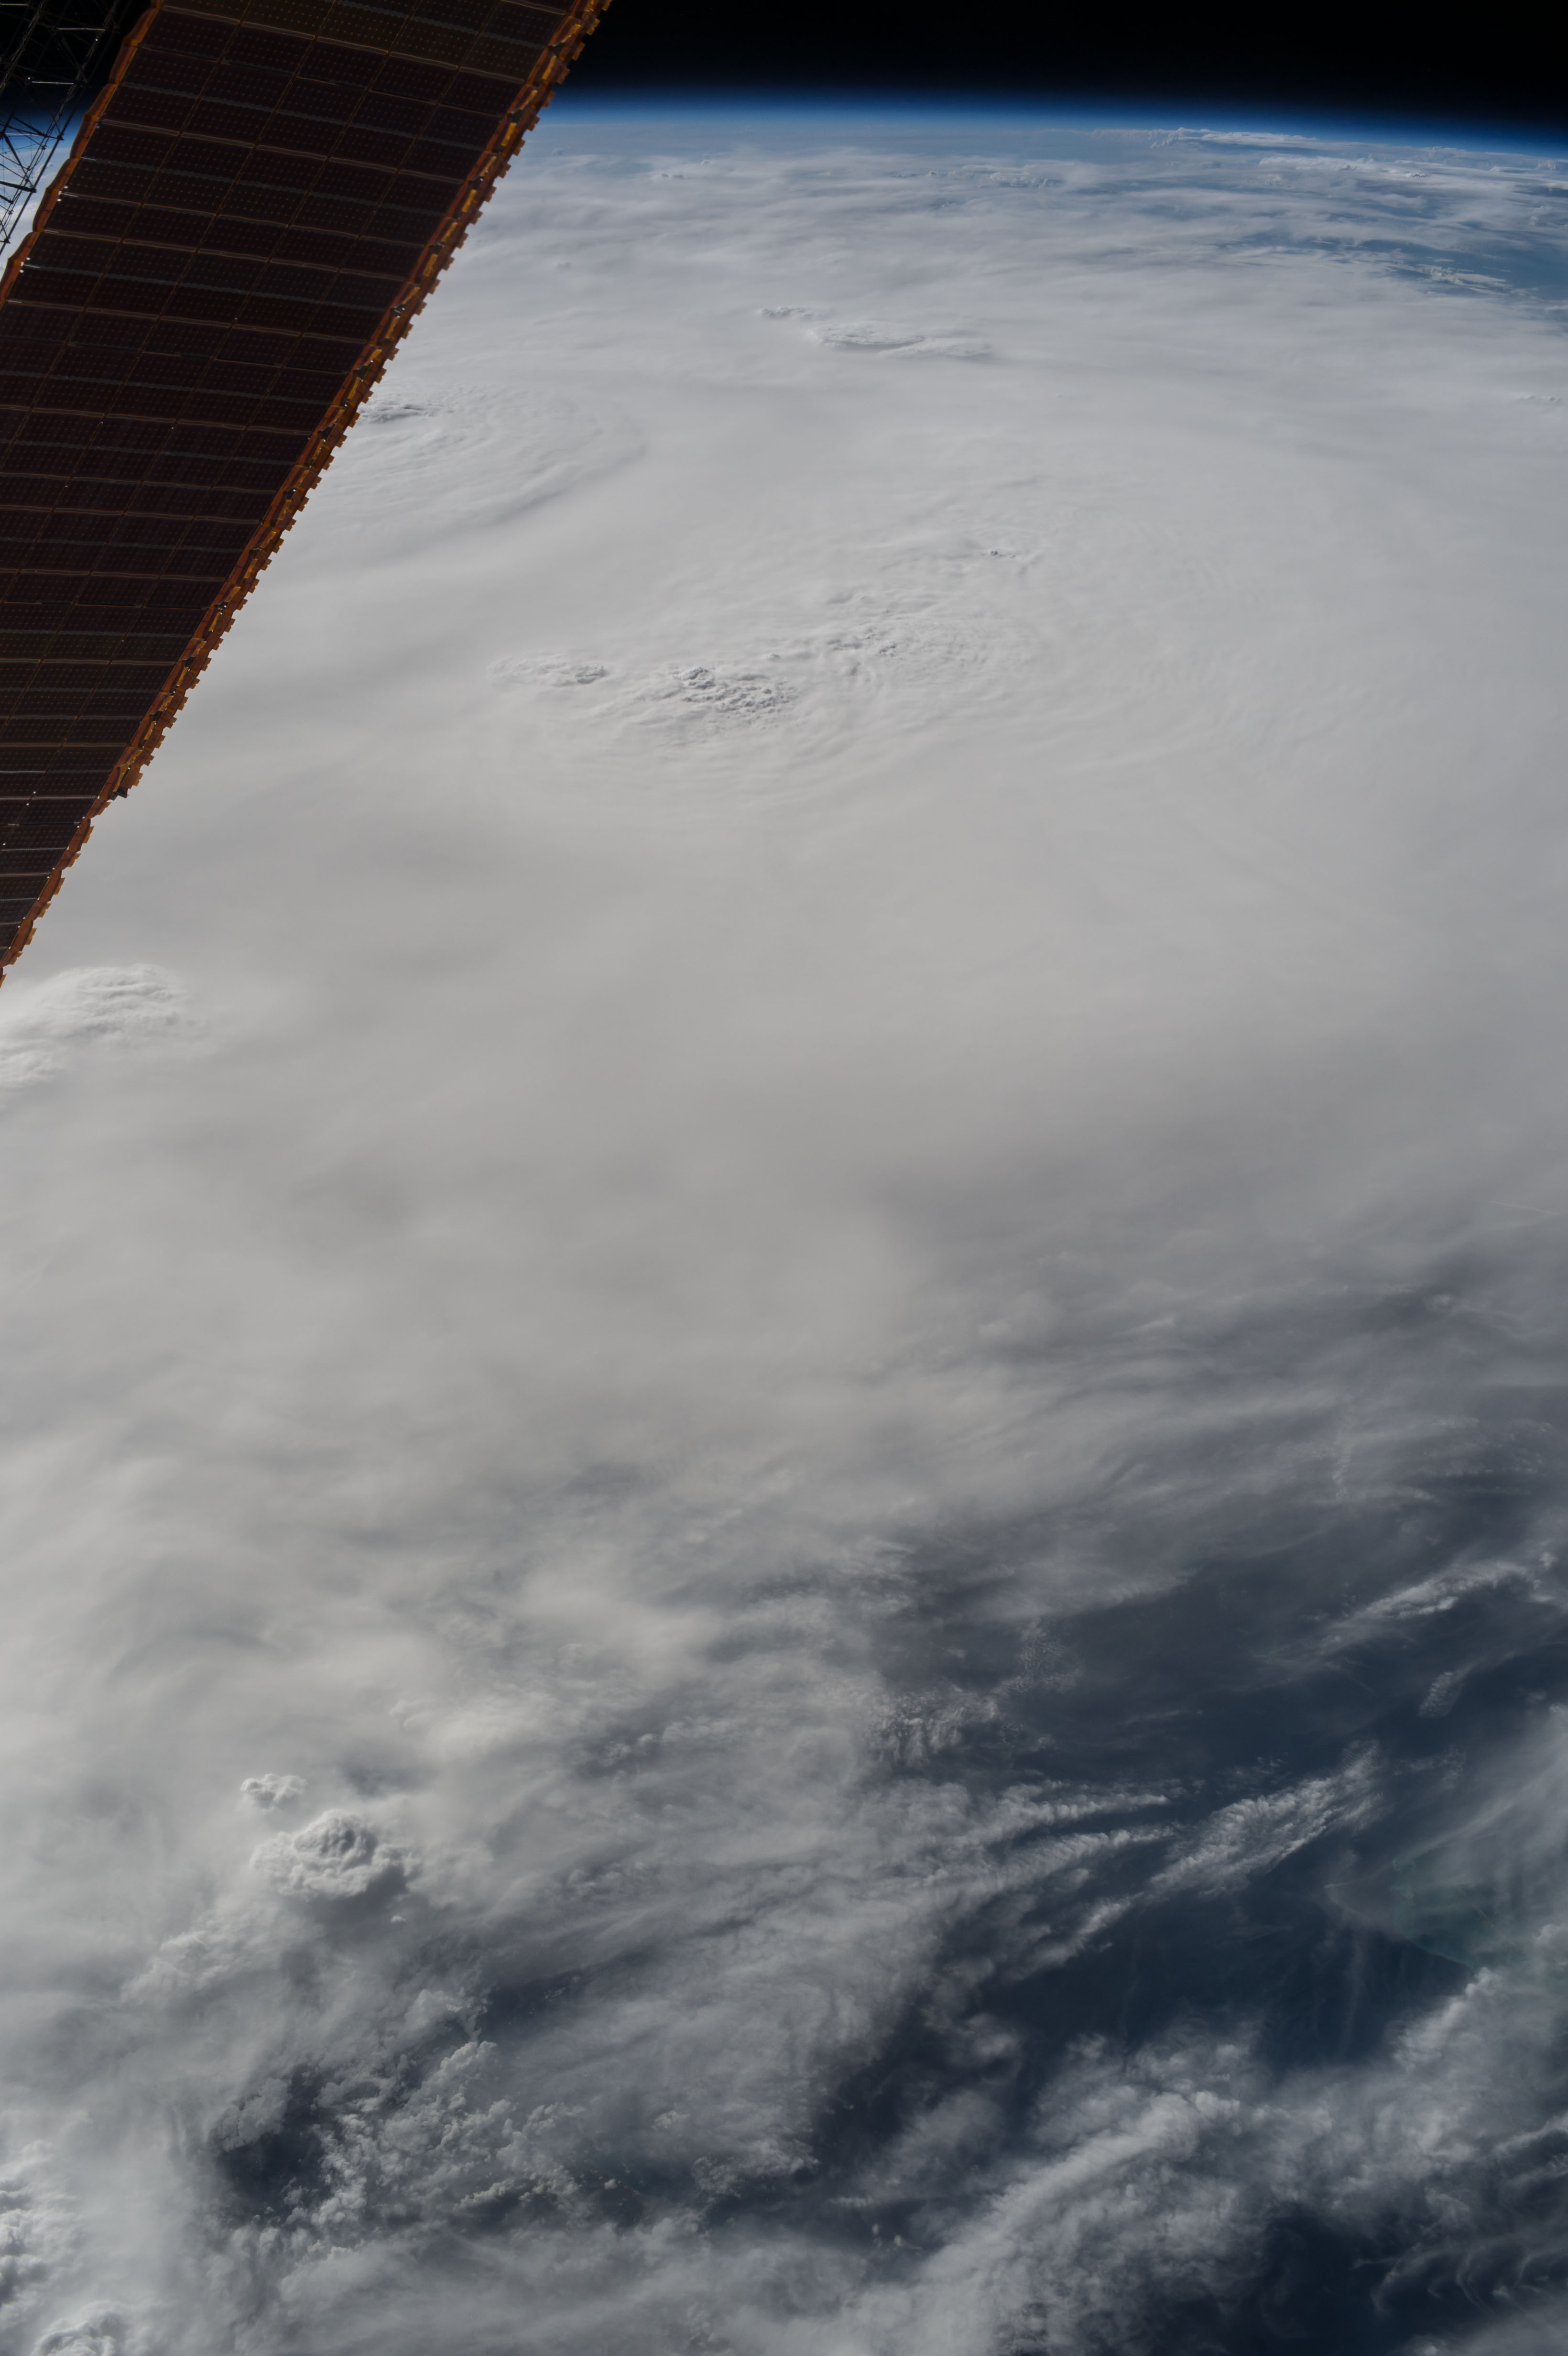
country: COLOMBIA
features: PAN-MAJOR HURRICANE MATTHEW, EYE FEATURE, EARTH LIMB, HAZE, ISS
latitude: 13.5
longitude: -73.5
